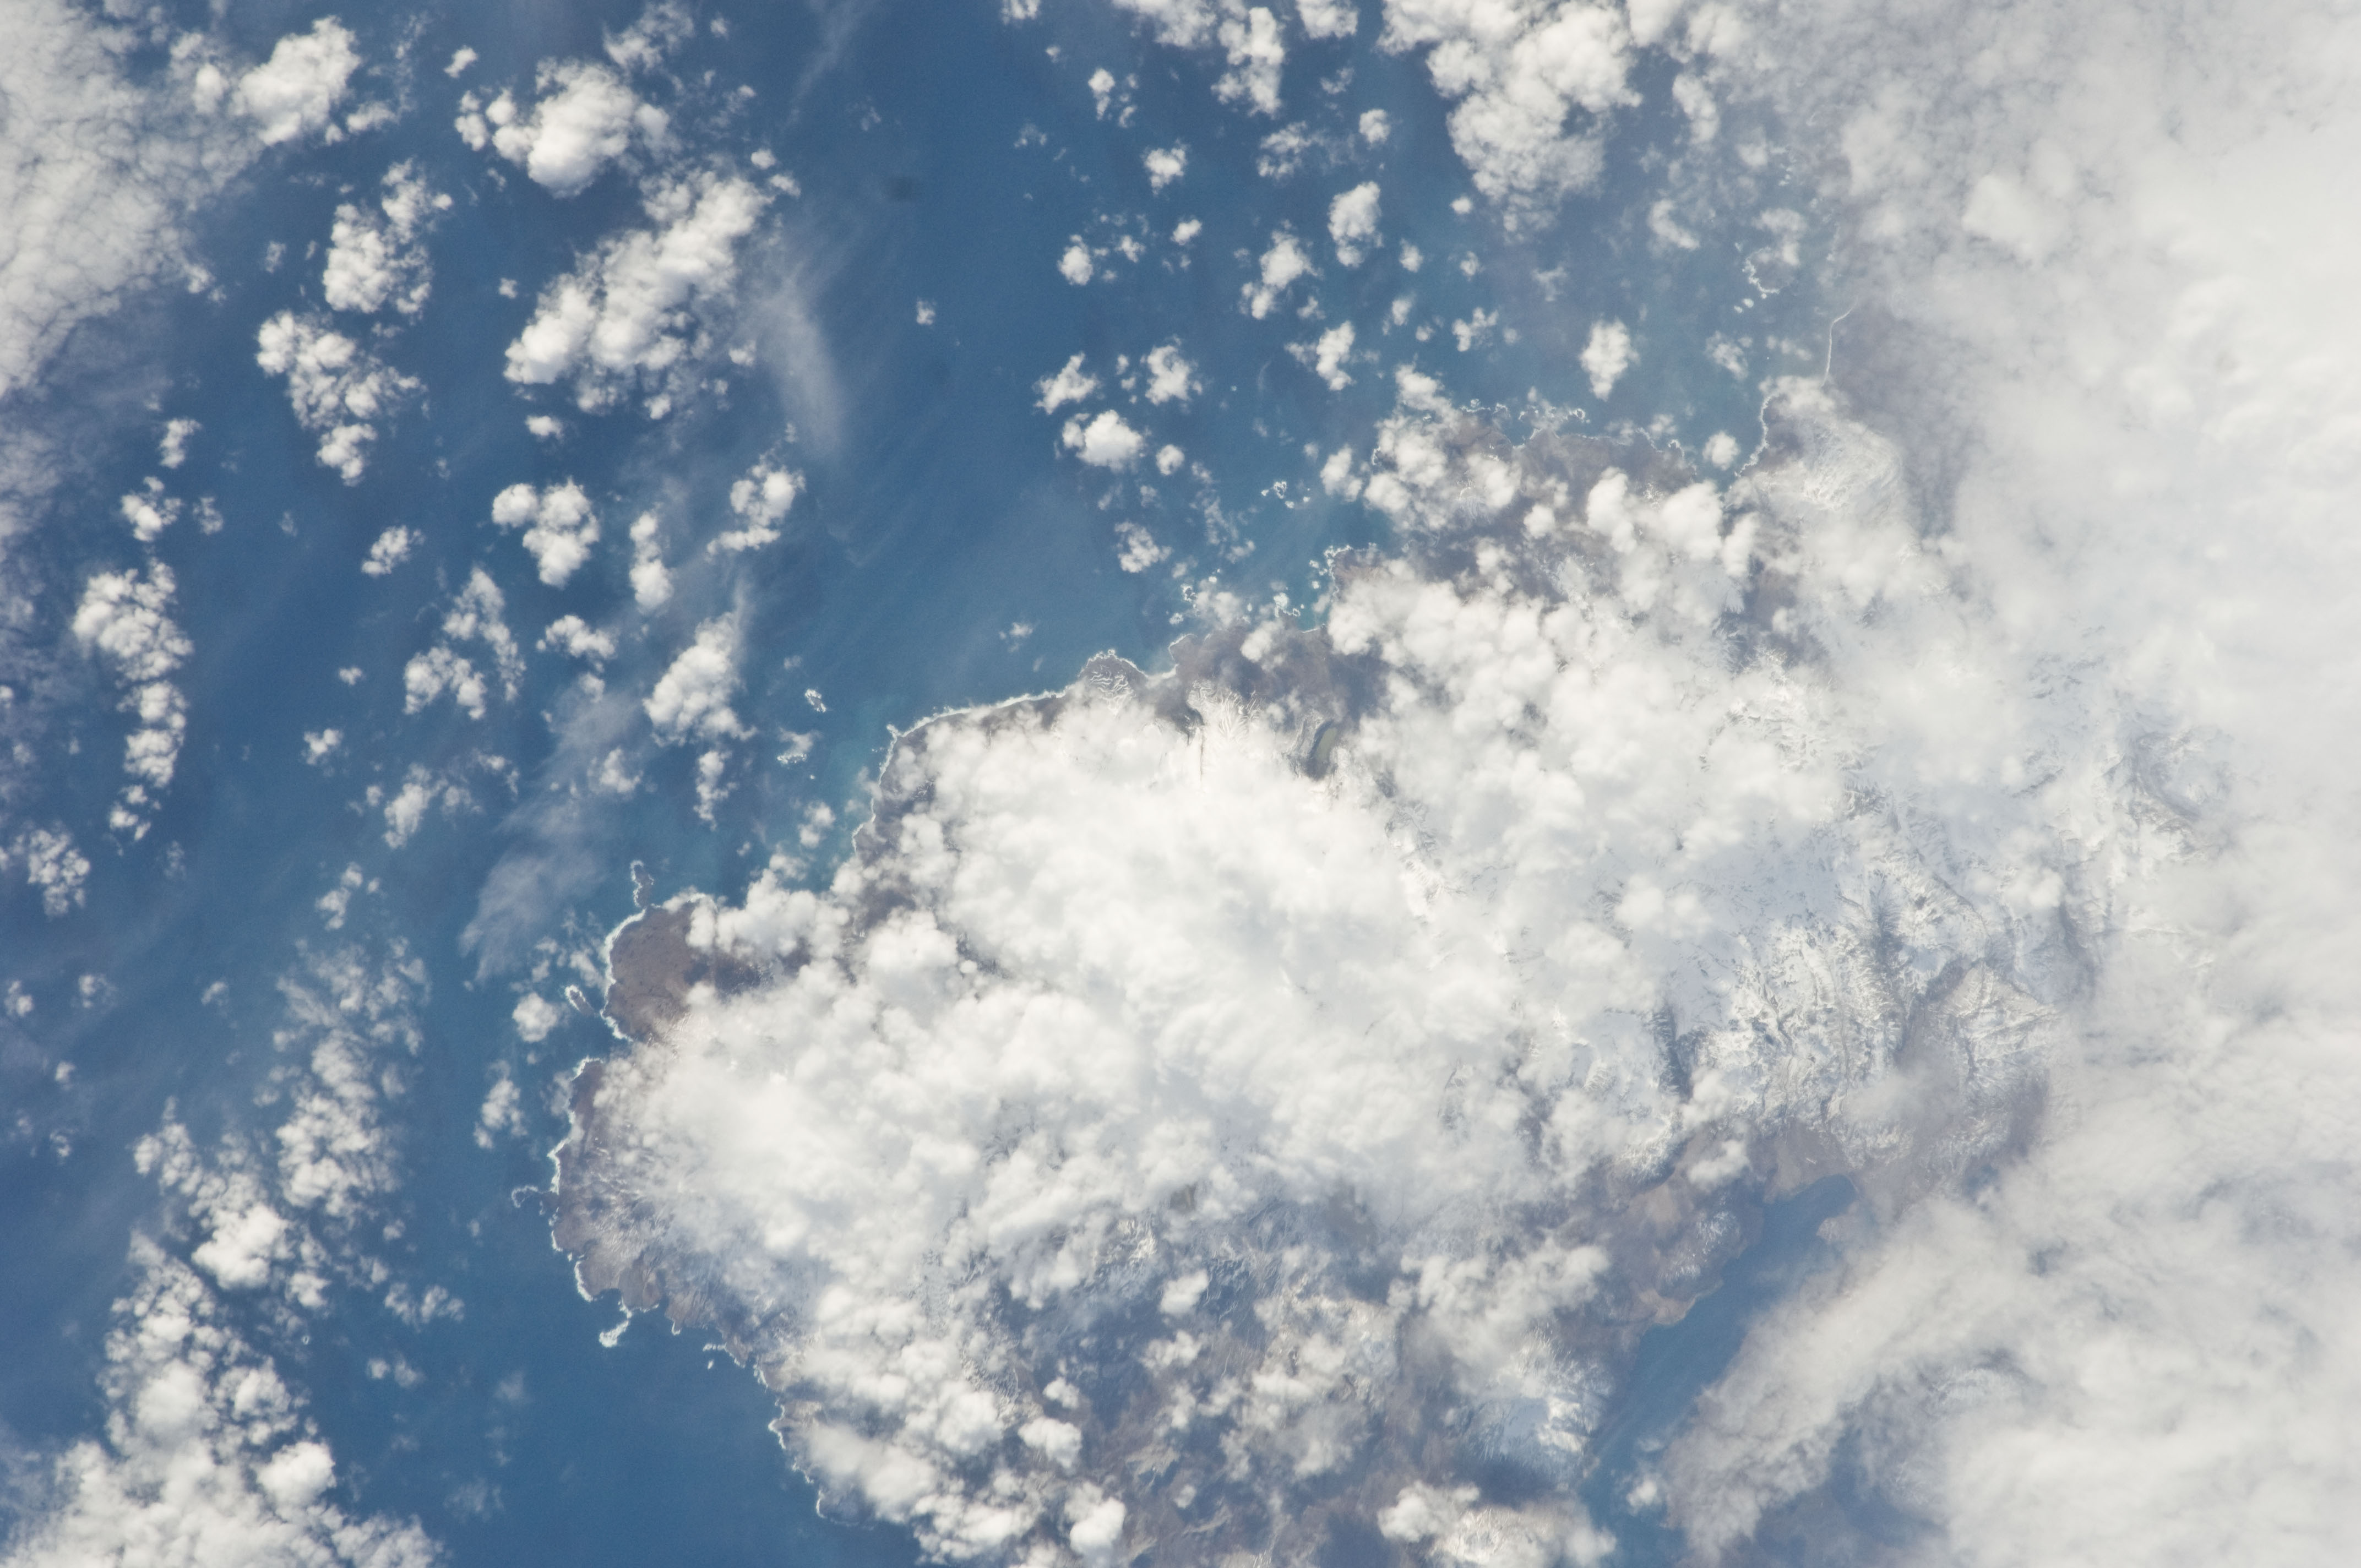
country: KERGUELEN ILES
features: RALLIER DU BATY PENINSULA, CAPE BOURBON, MTS., SNOW
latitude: -49.6
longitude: 68.8
